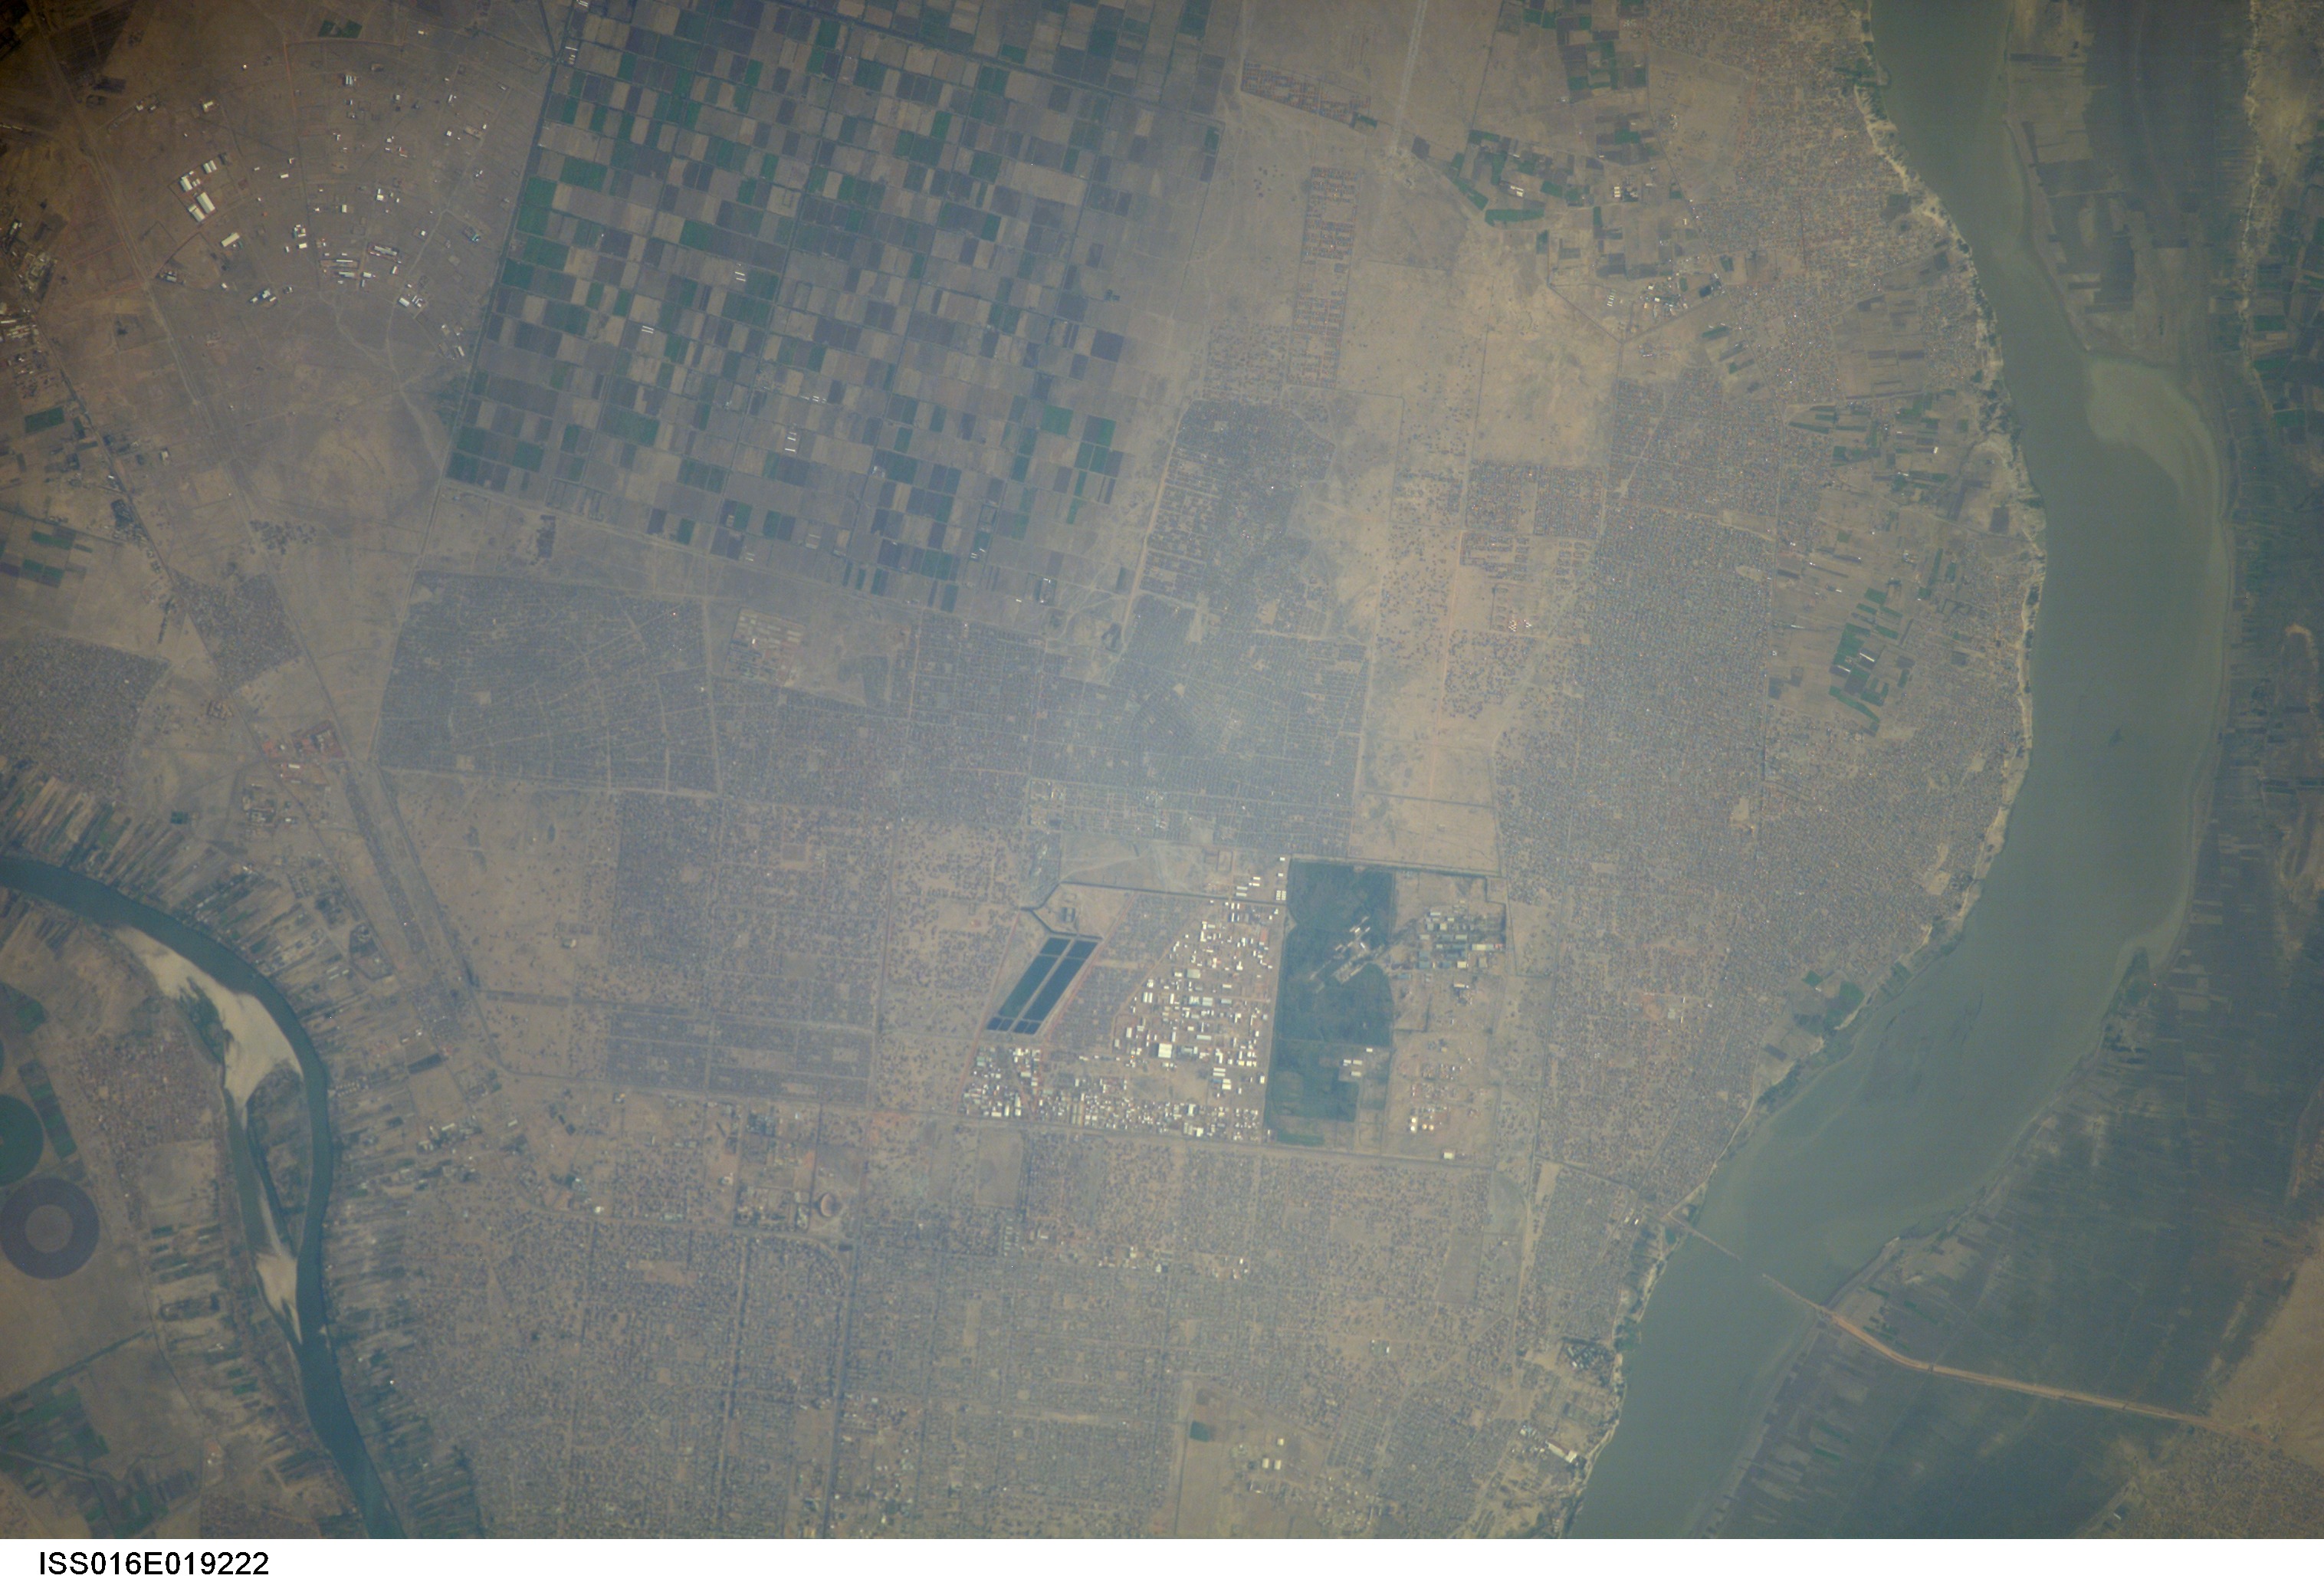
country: SUDAN
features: FAKI JAD ALLAH, NILE RIVER
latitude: 15.5
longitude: 32.5
